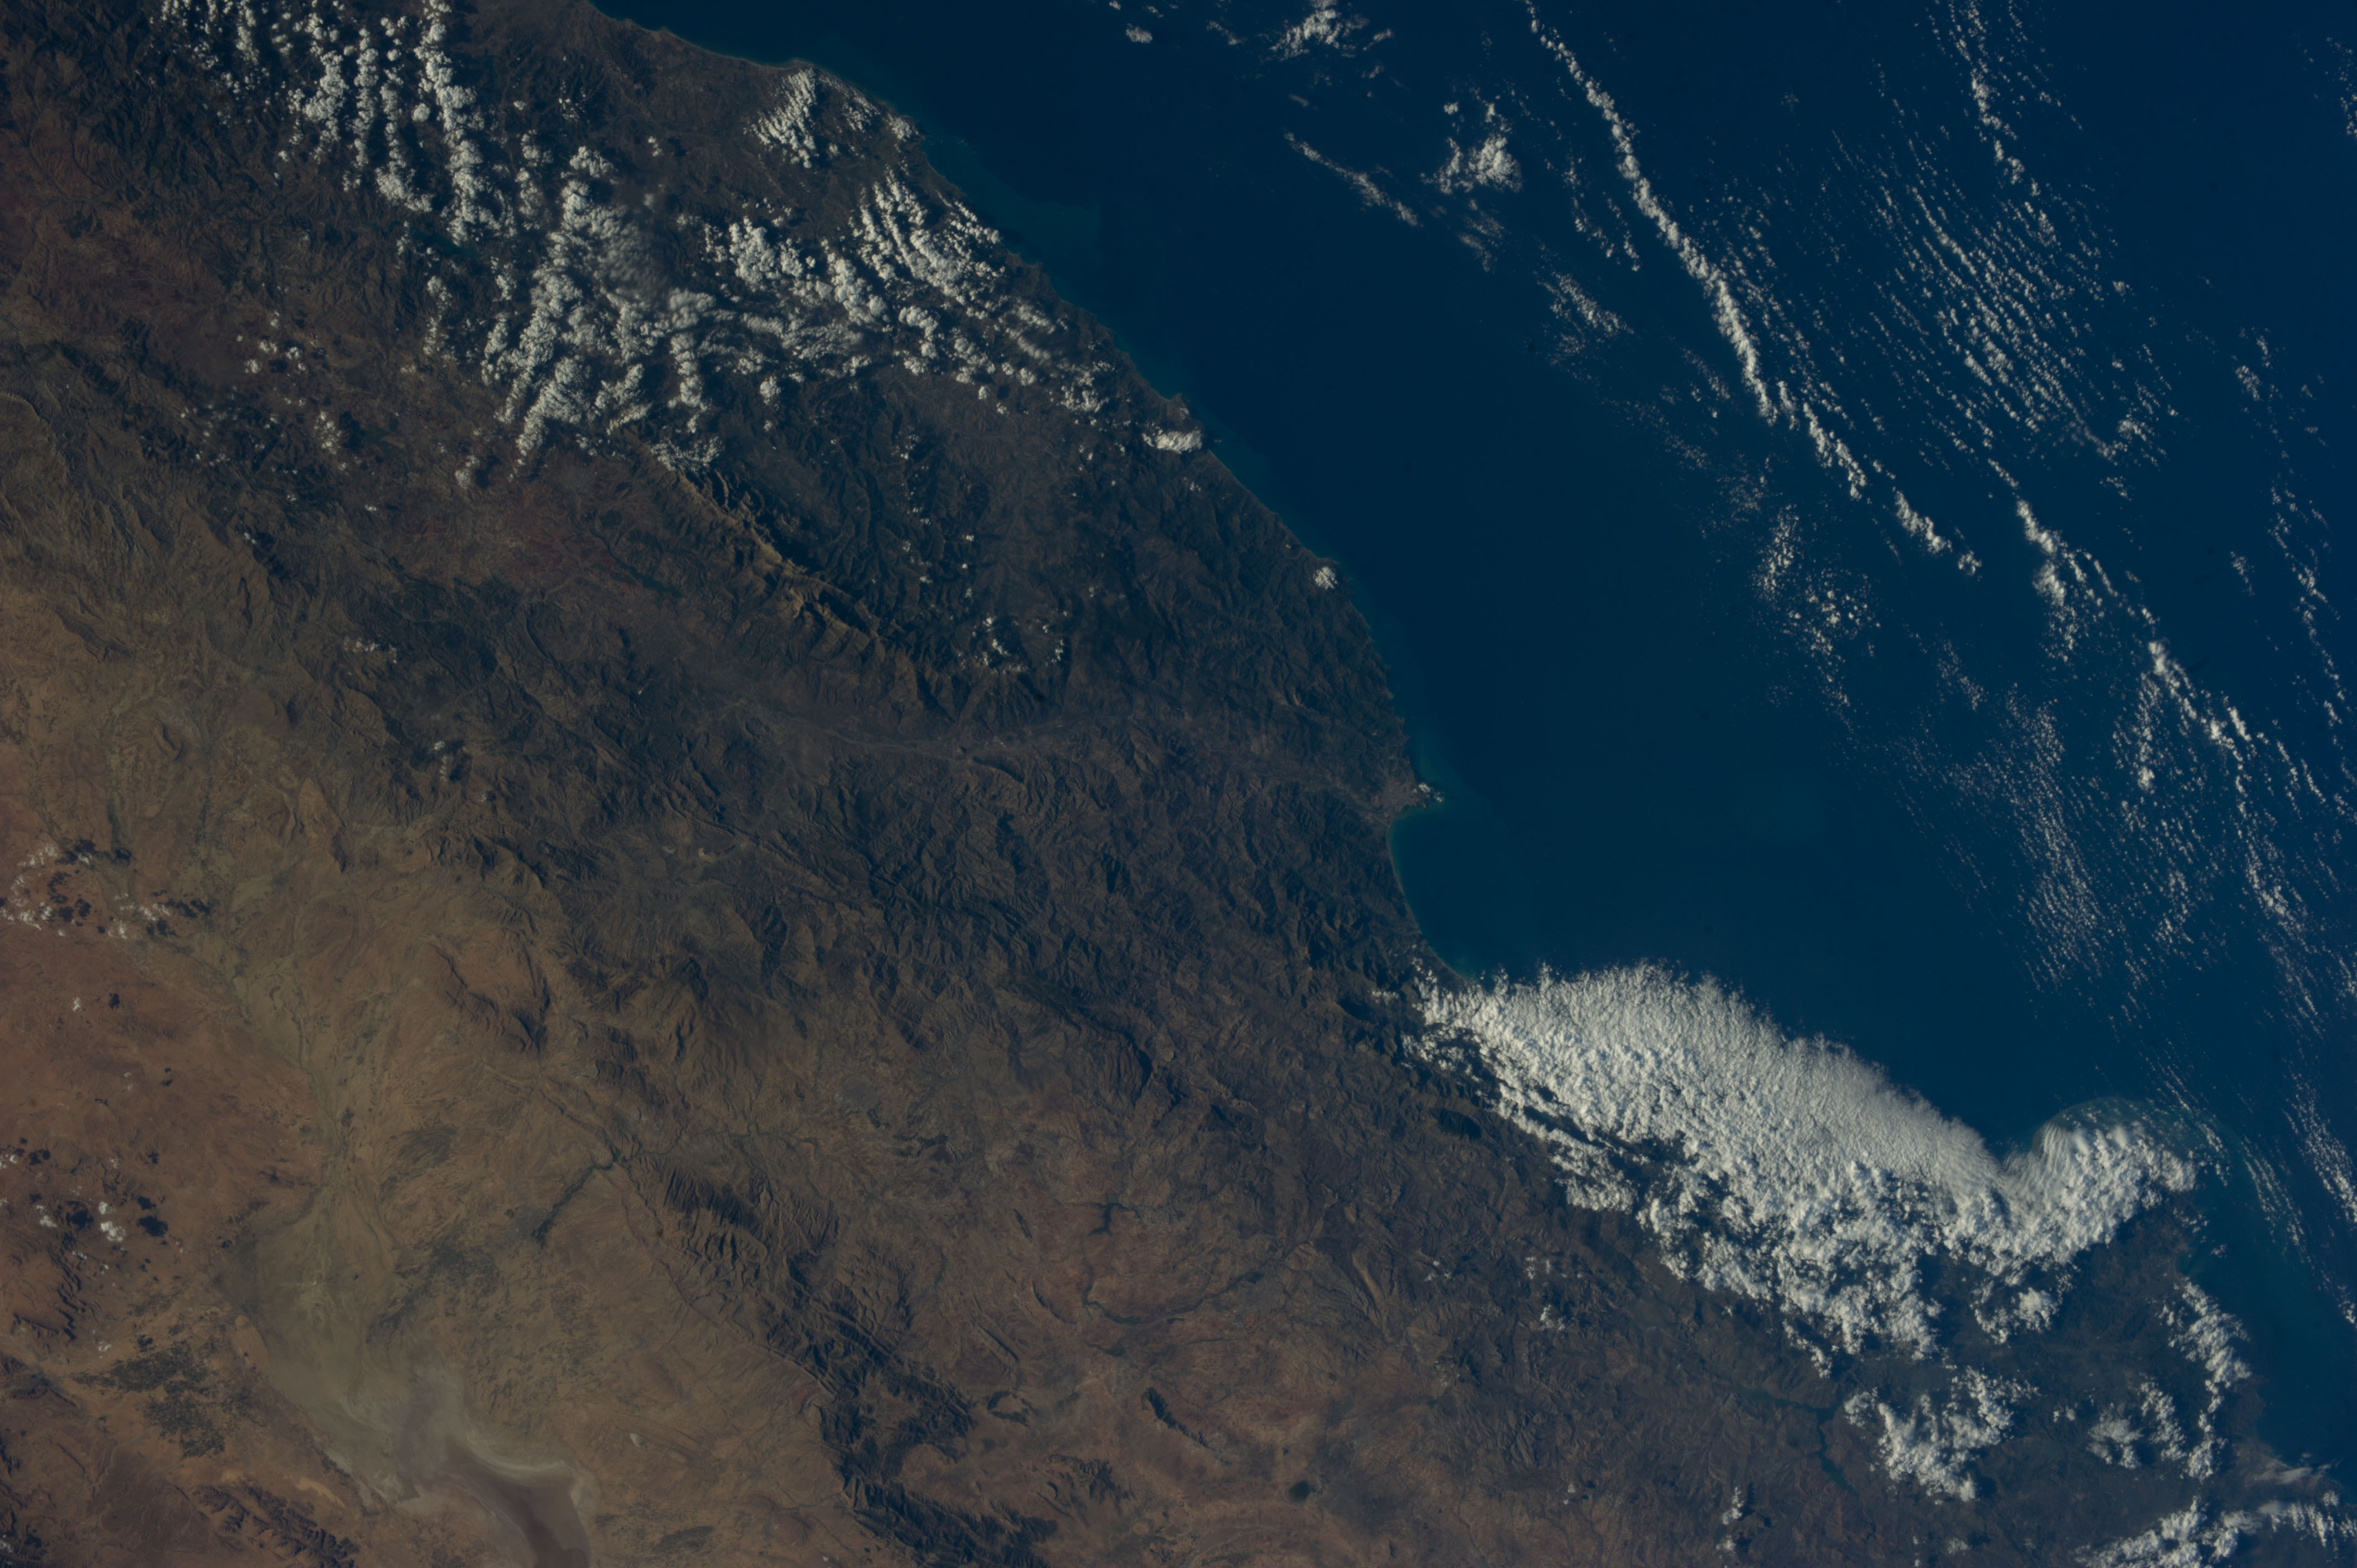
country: ALGERIA
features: BEJAIA, MOUNTAINS, GULF OF BEJAIA
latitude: 36.5
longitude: 4.6
